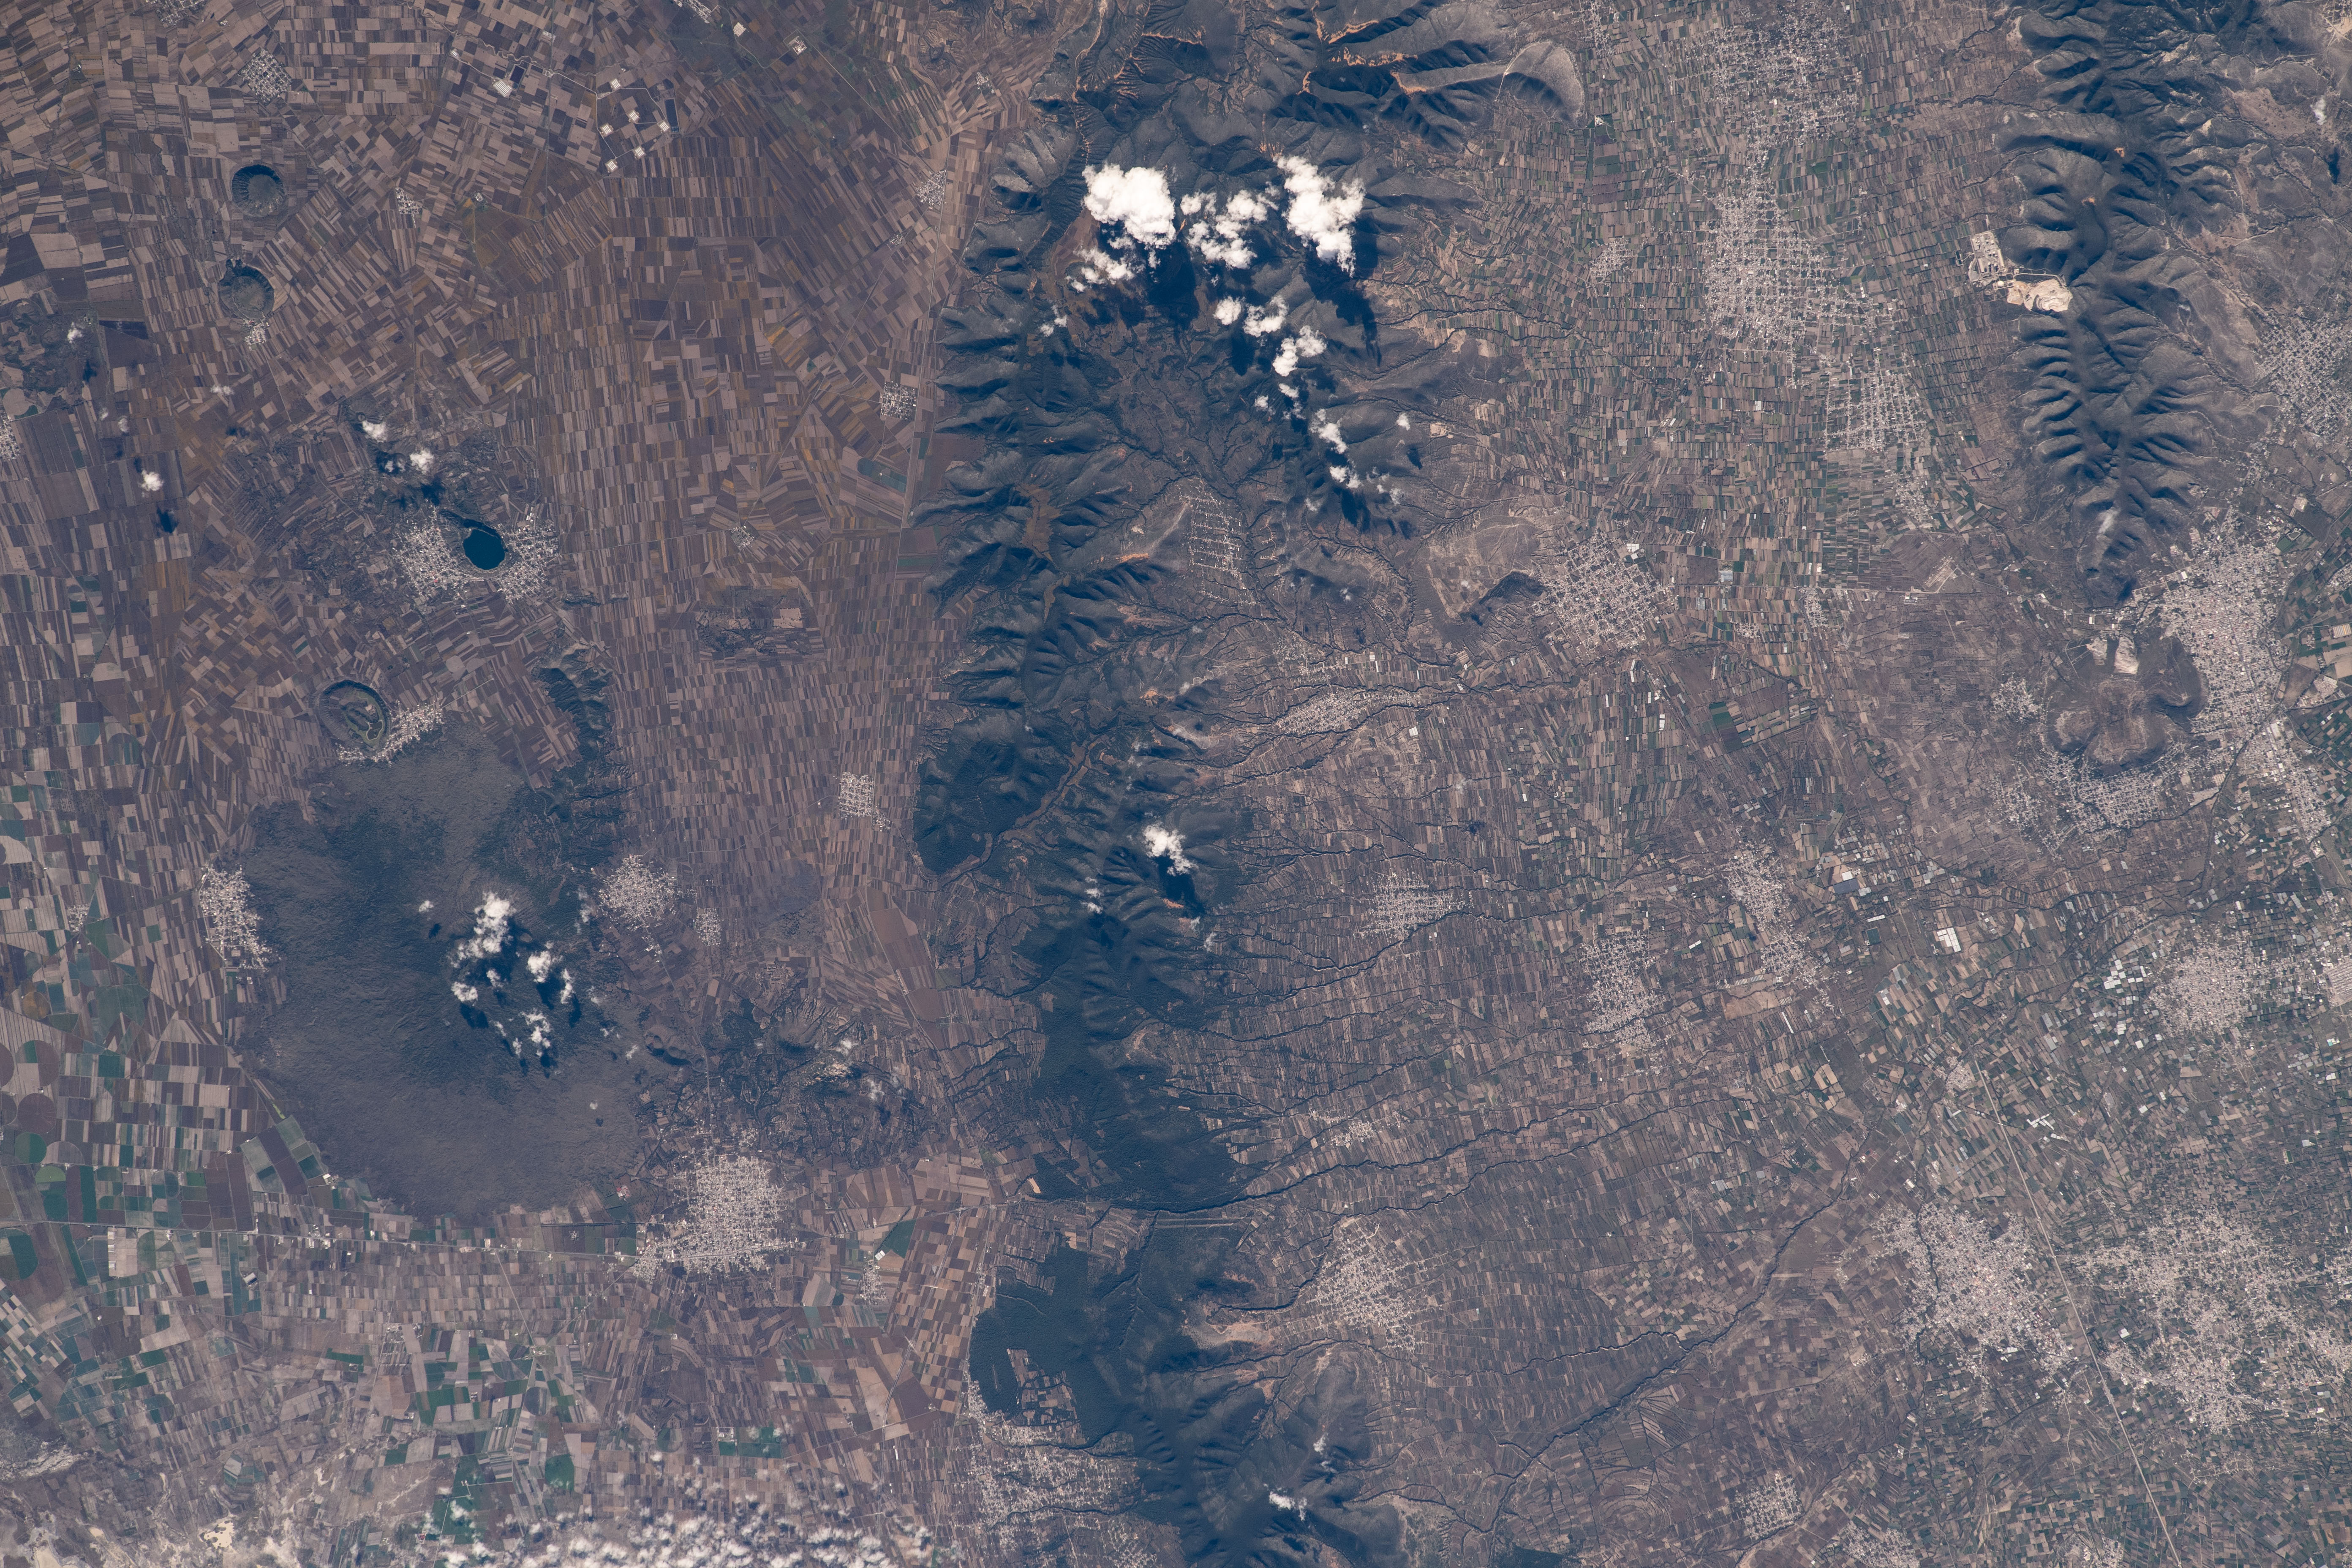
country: MEXICO
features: QUECHOLAC, SAN SALVADOR EL SECO
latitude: 19.0
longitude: -97.7
